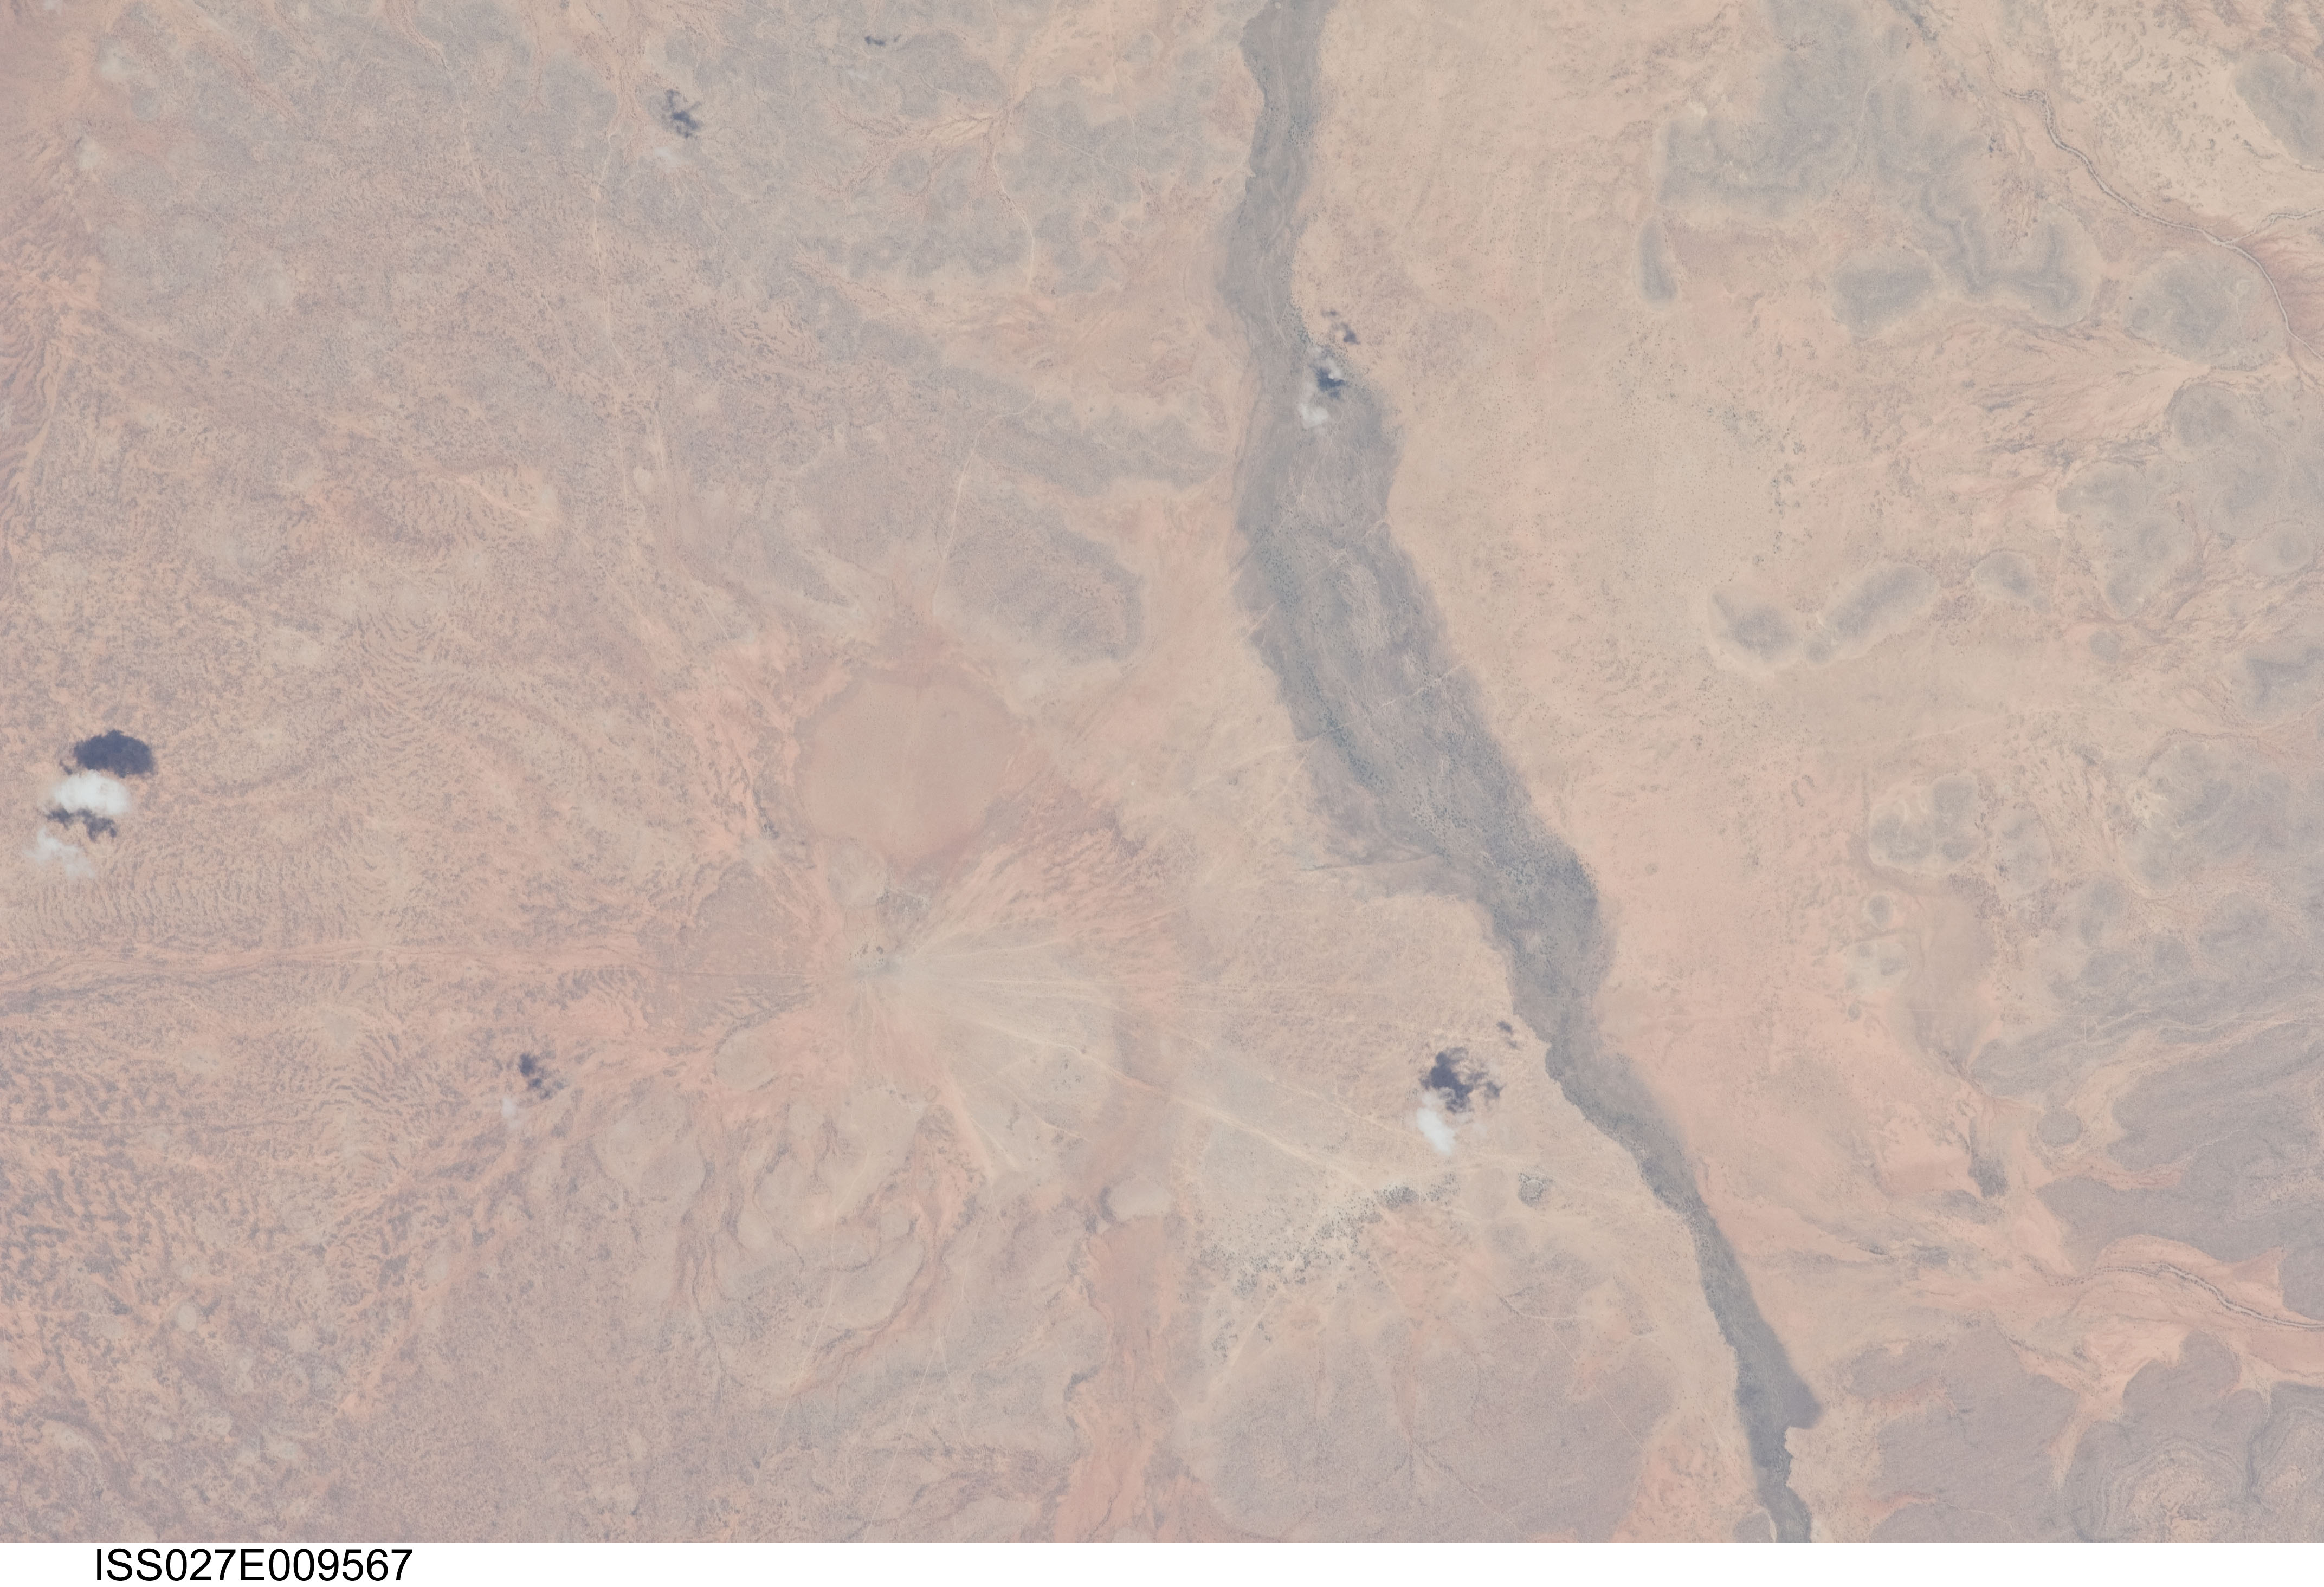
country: ETHIOPIA
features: SHEBELLE R. TRIBUTARY, SMALL DUNES
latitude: 5.5
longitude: 44.8
